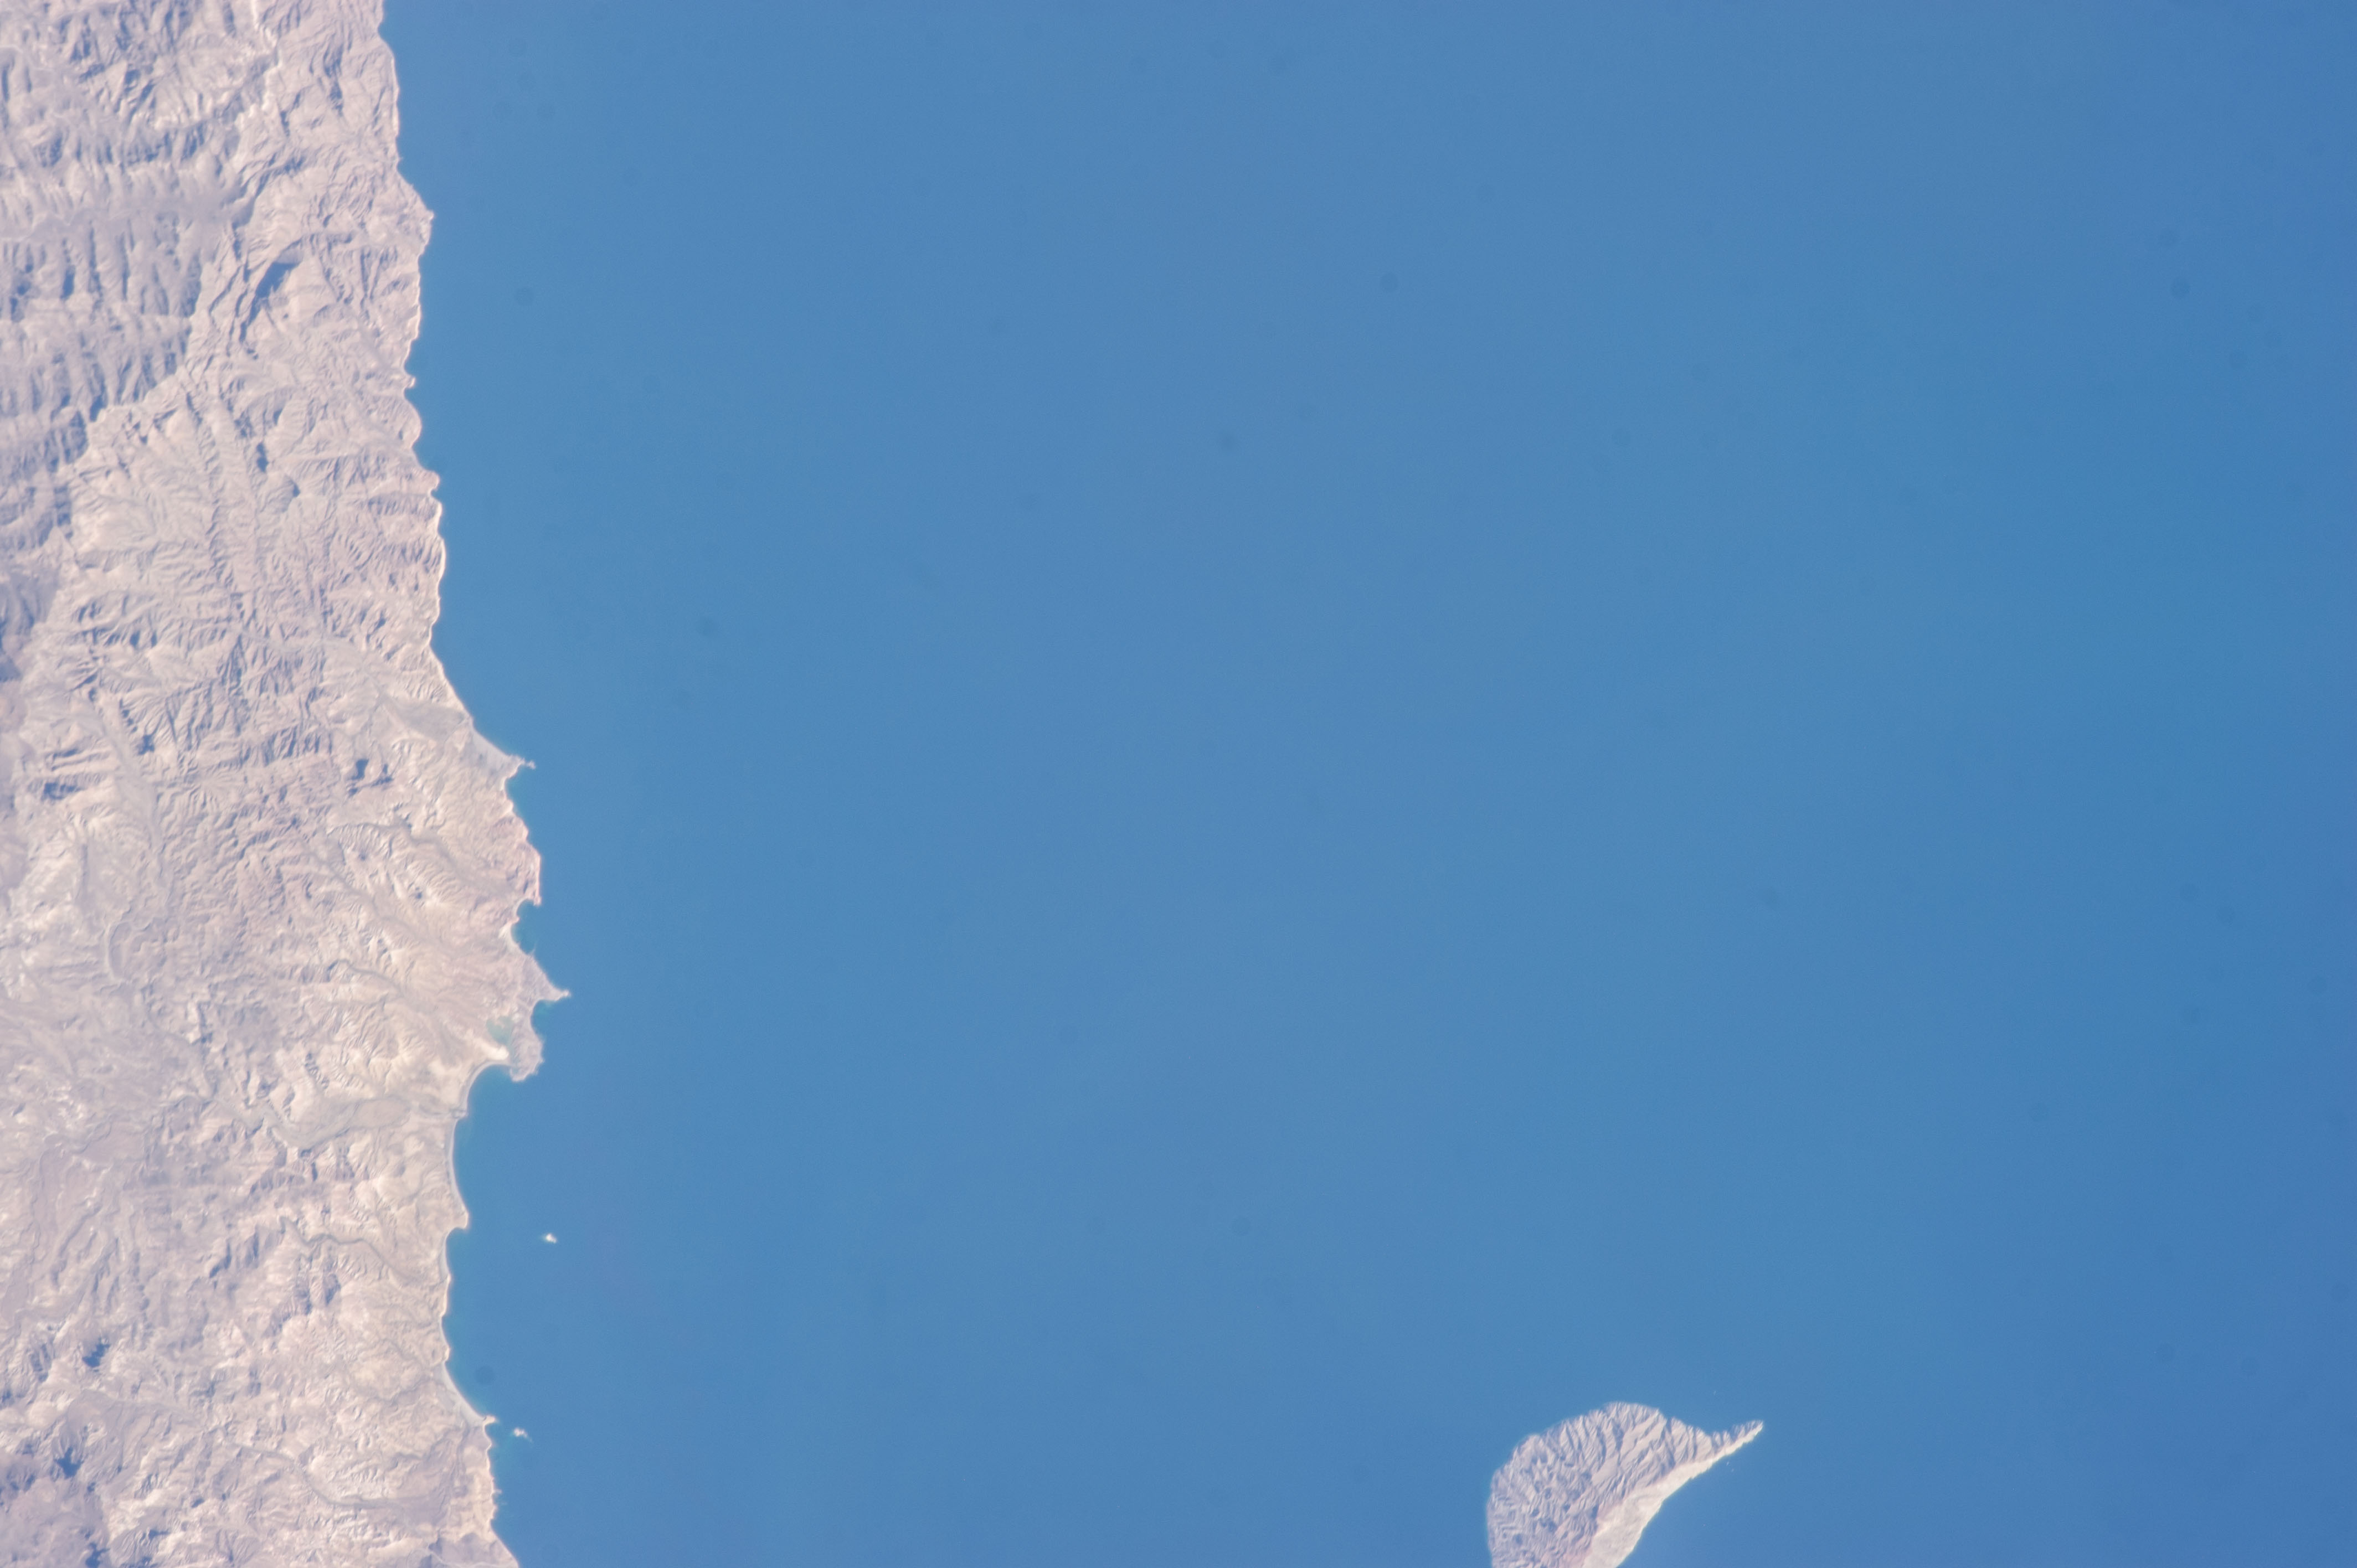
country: MEXICO
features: SANTA CRUZ ISLAND, SANTA CATALAN ISLAND, GULF OF CALIFORNIA
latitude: 25.4
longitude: -110.8
